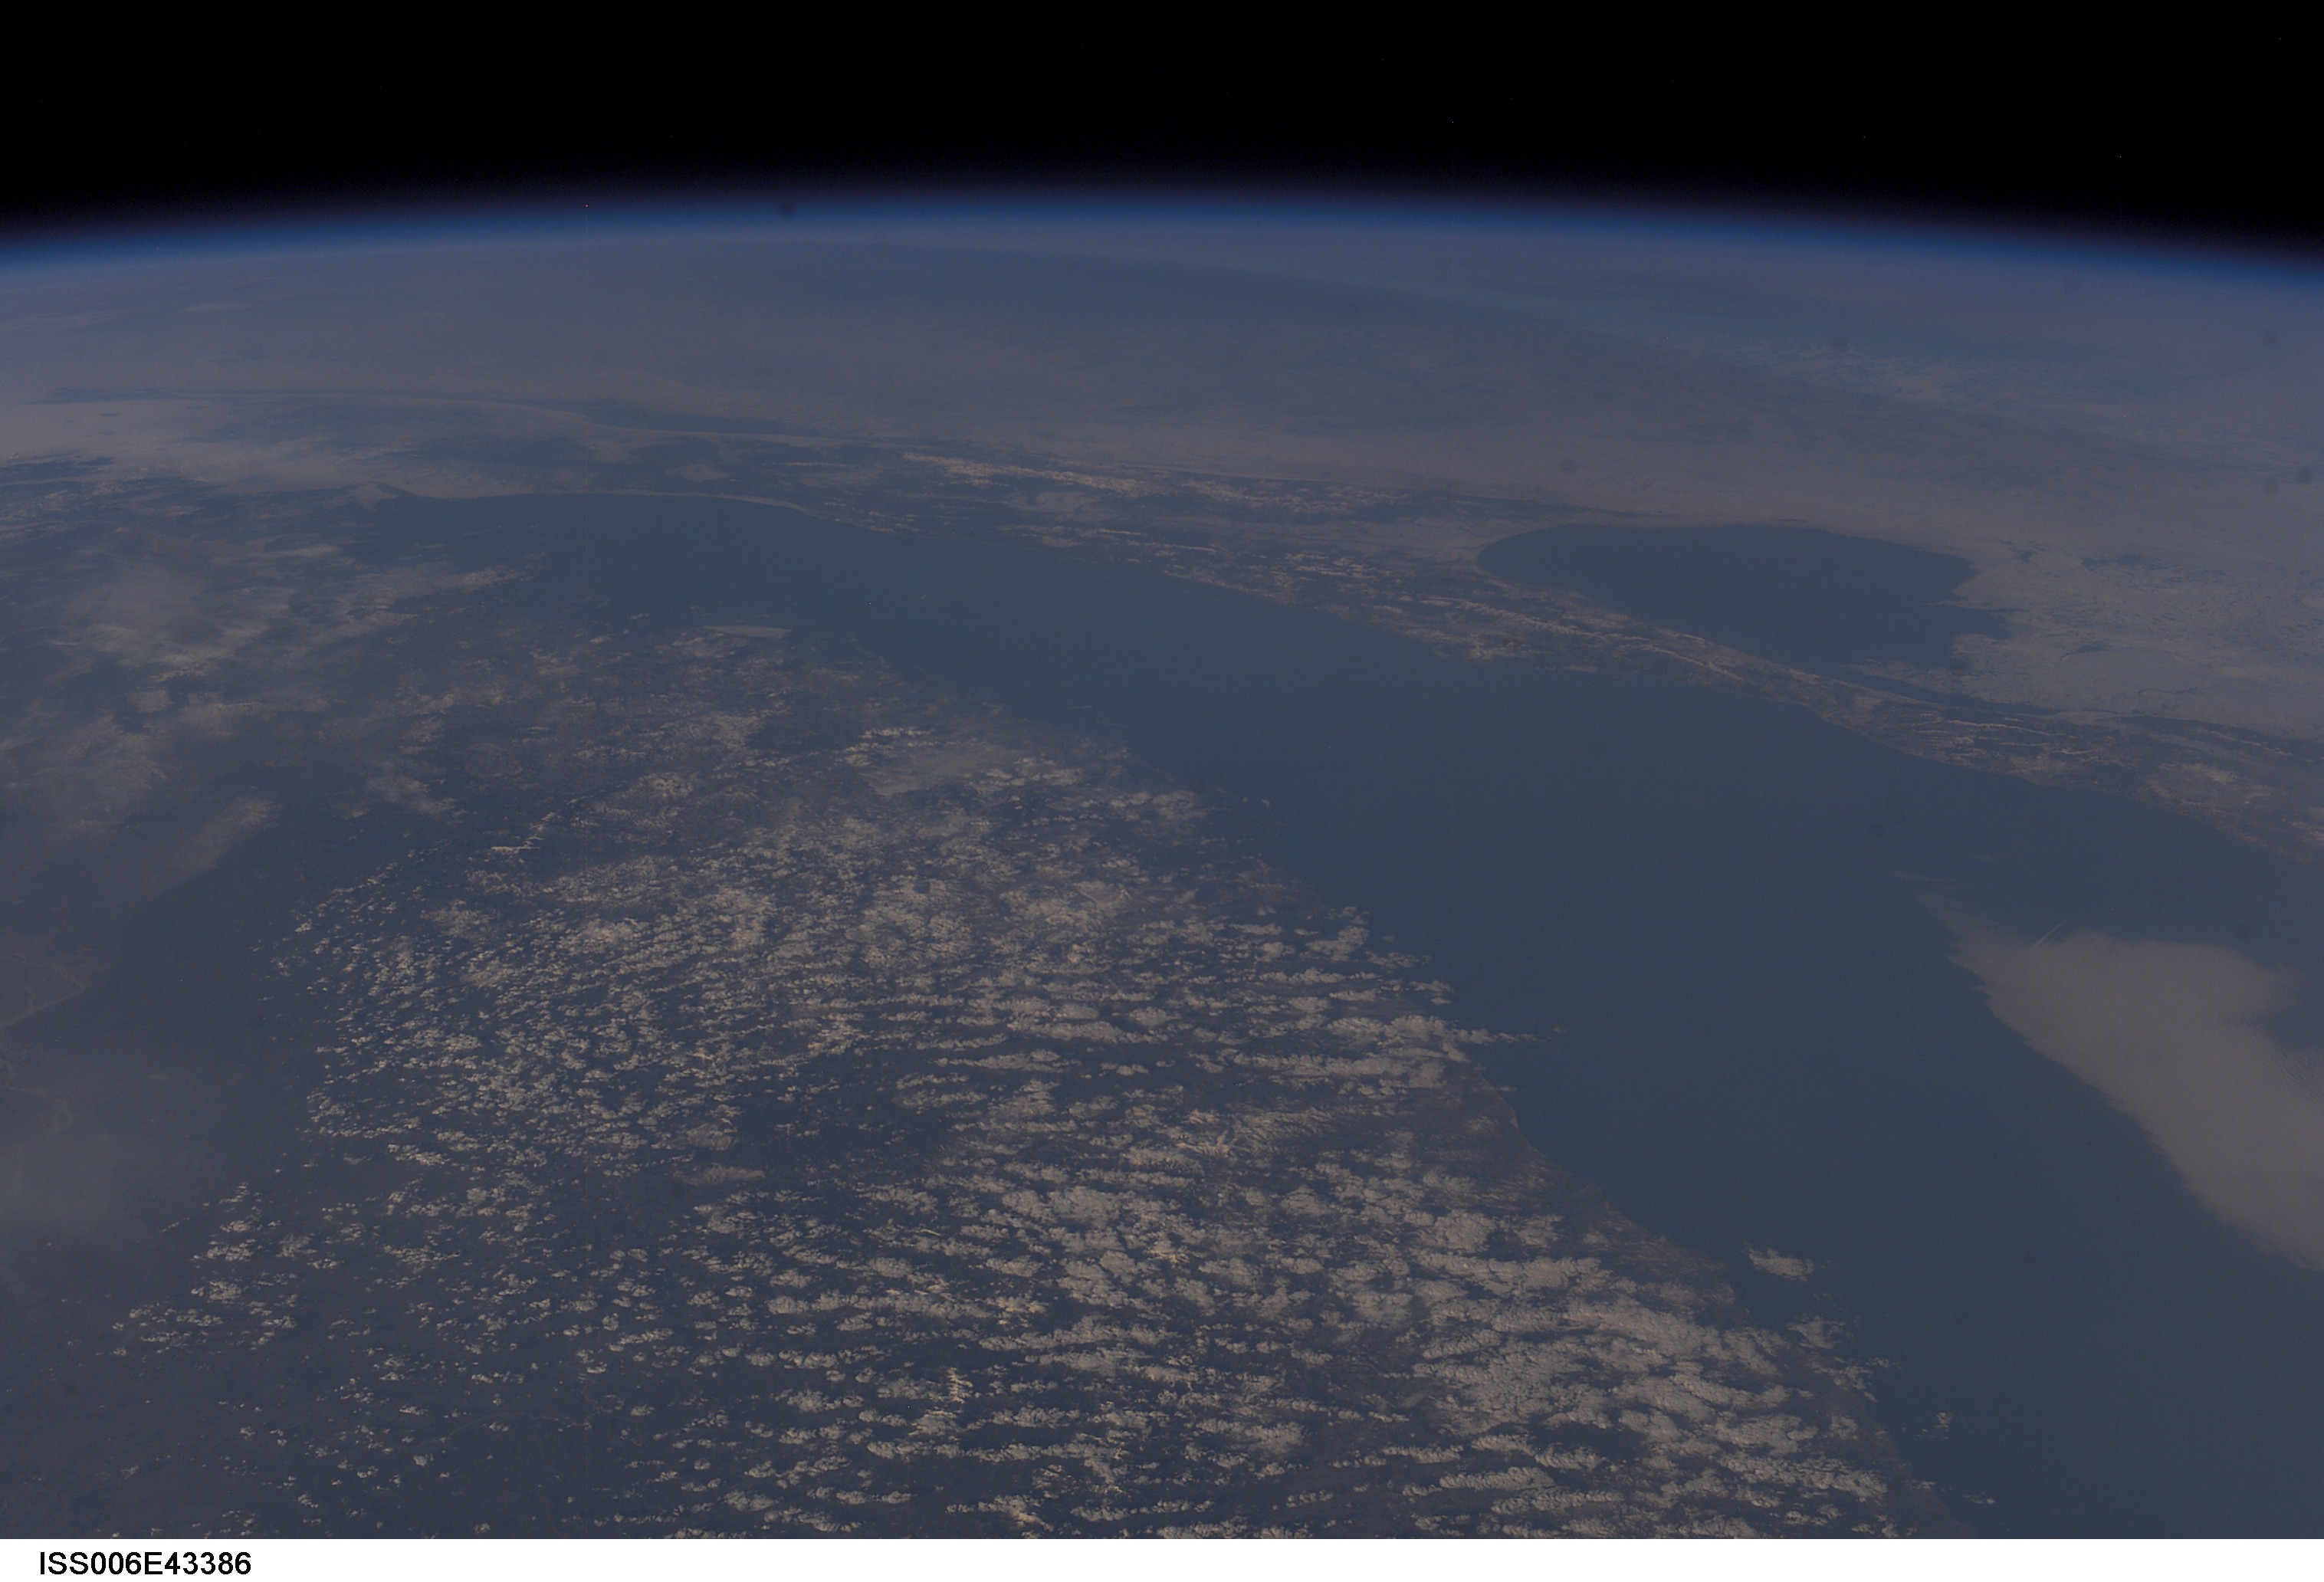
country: RUSSIAN FEDERATION
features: PAN-SAKHALIN, AMUR VALLEY, SMOKE
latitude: 49.5
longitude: 140.5
